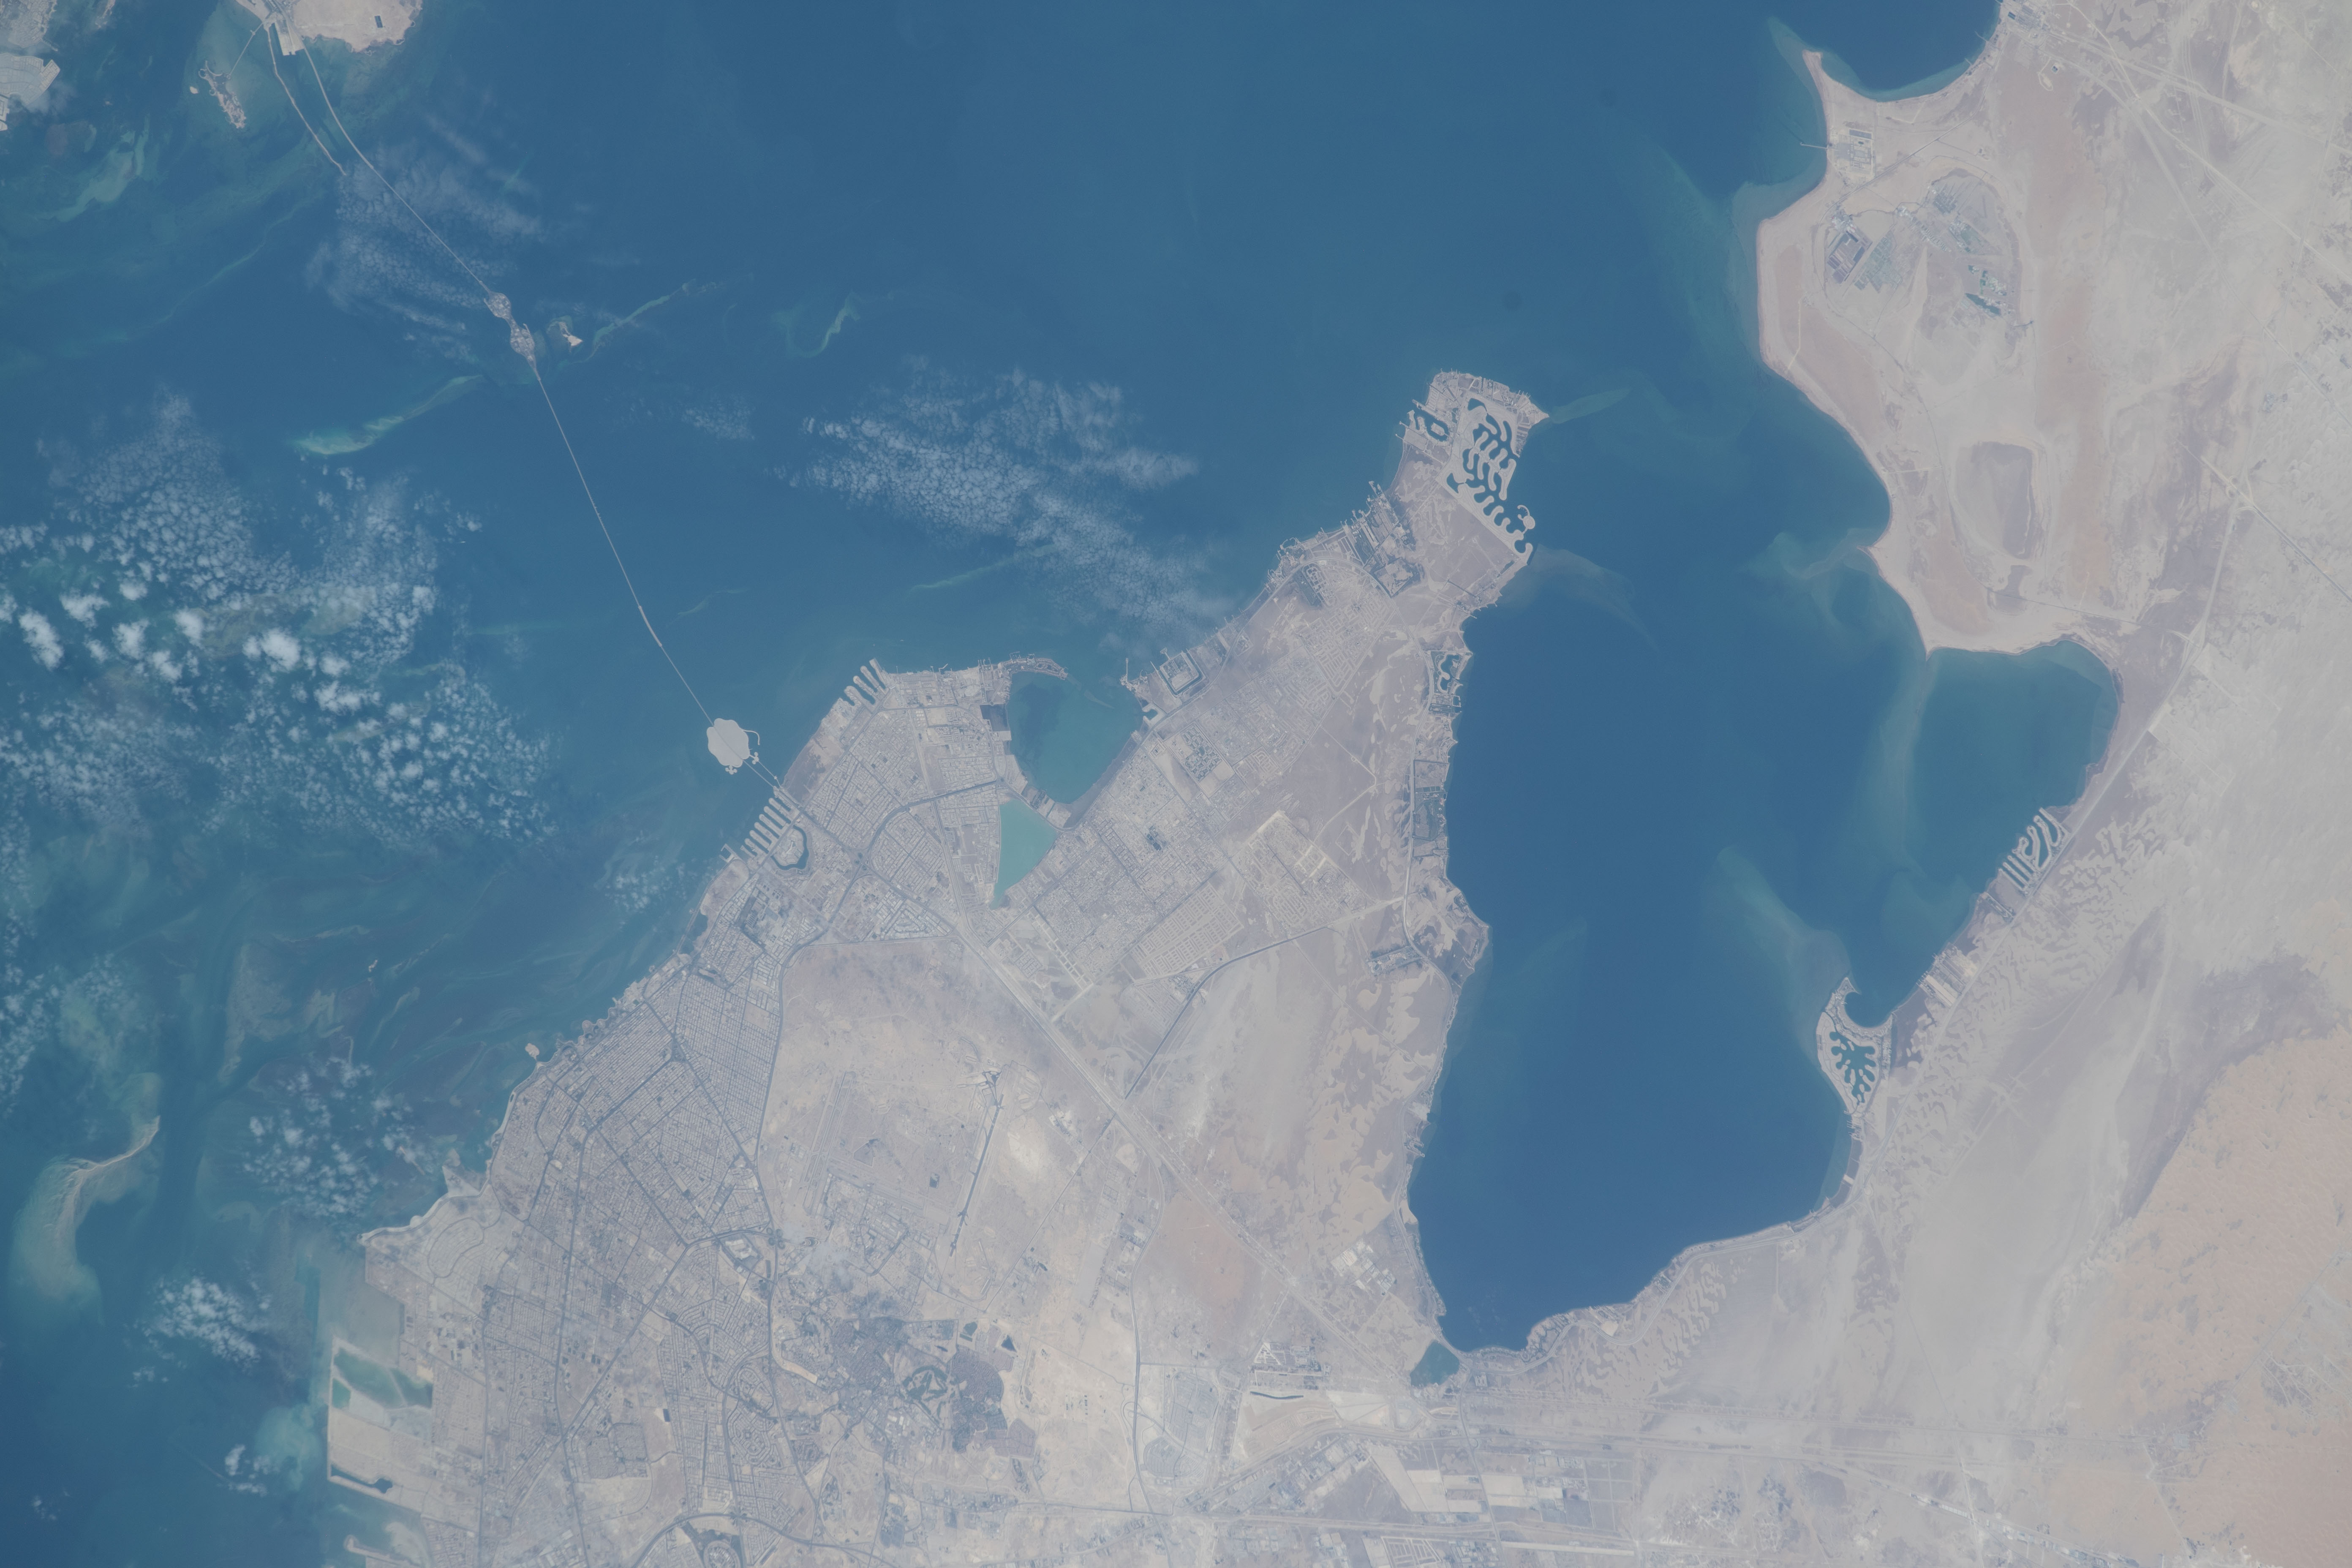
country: SAUDI ARABIA
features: HALF MOON BAY, SAUDI ARABIA
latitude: 26.2
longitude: 50.1
